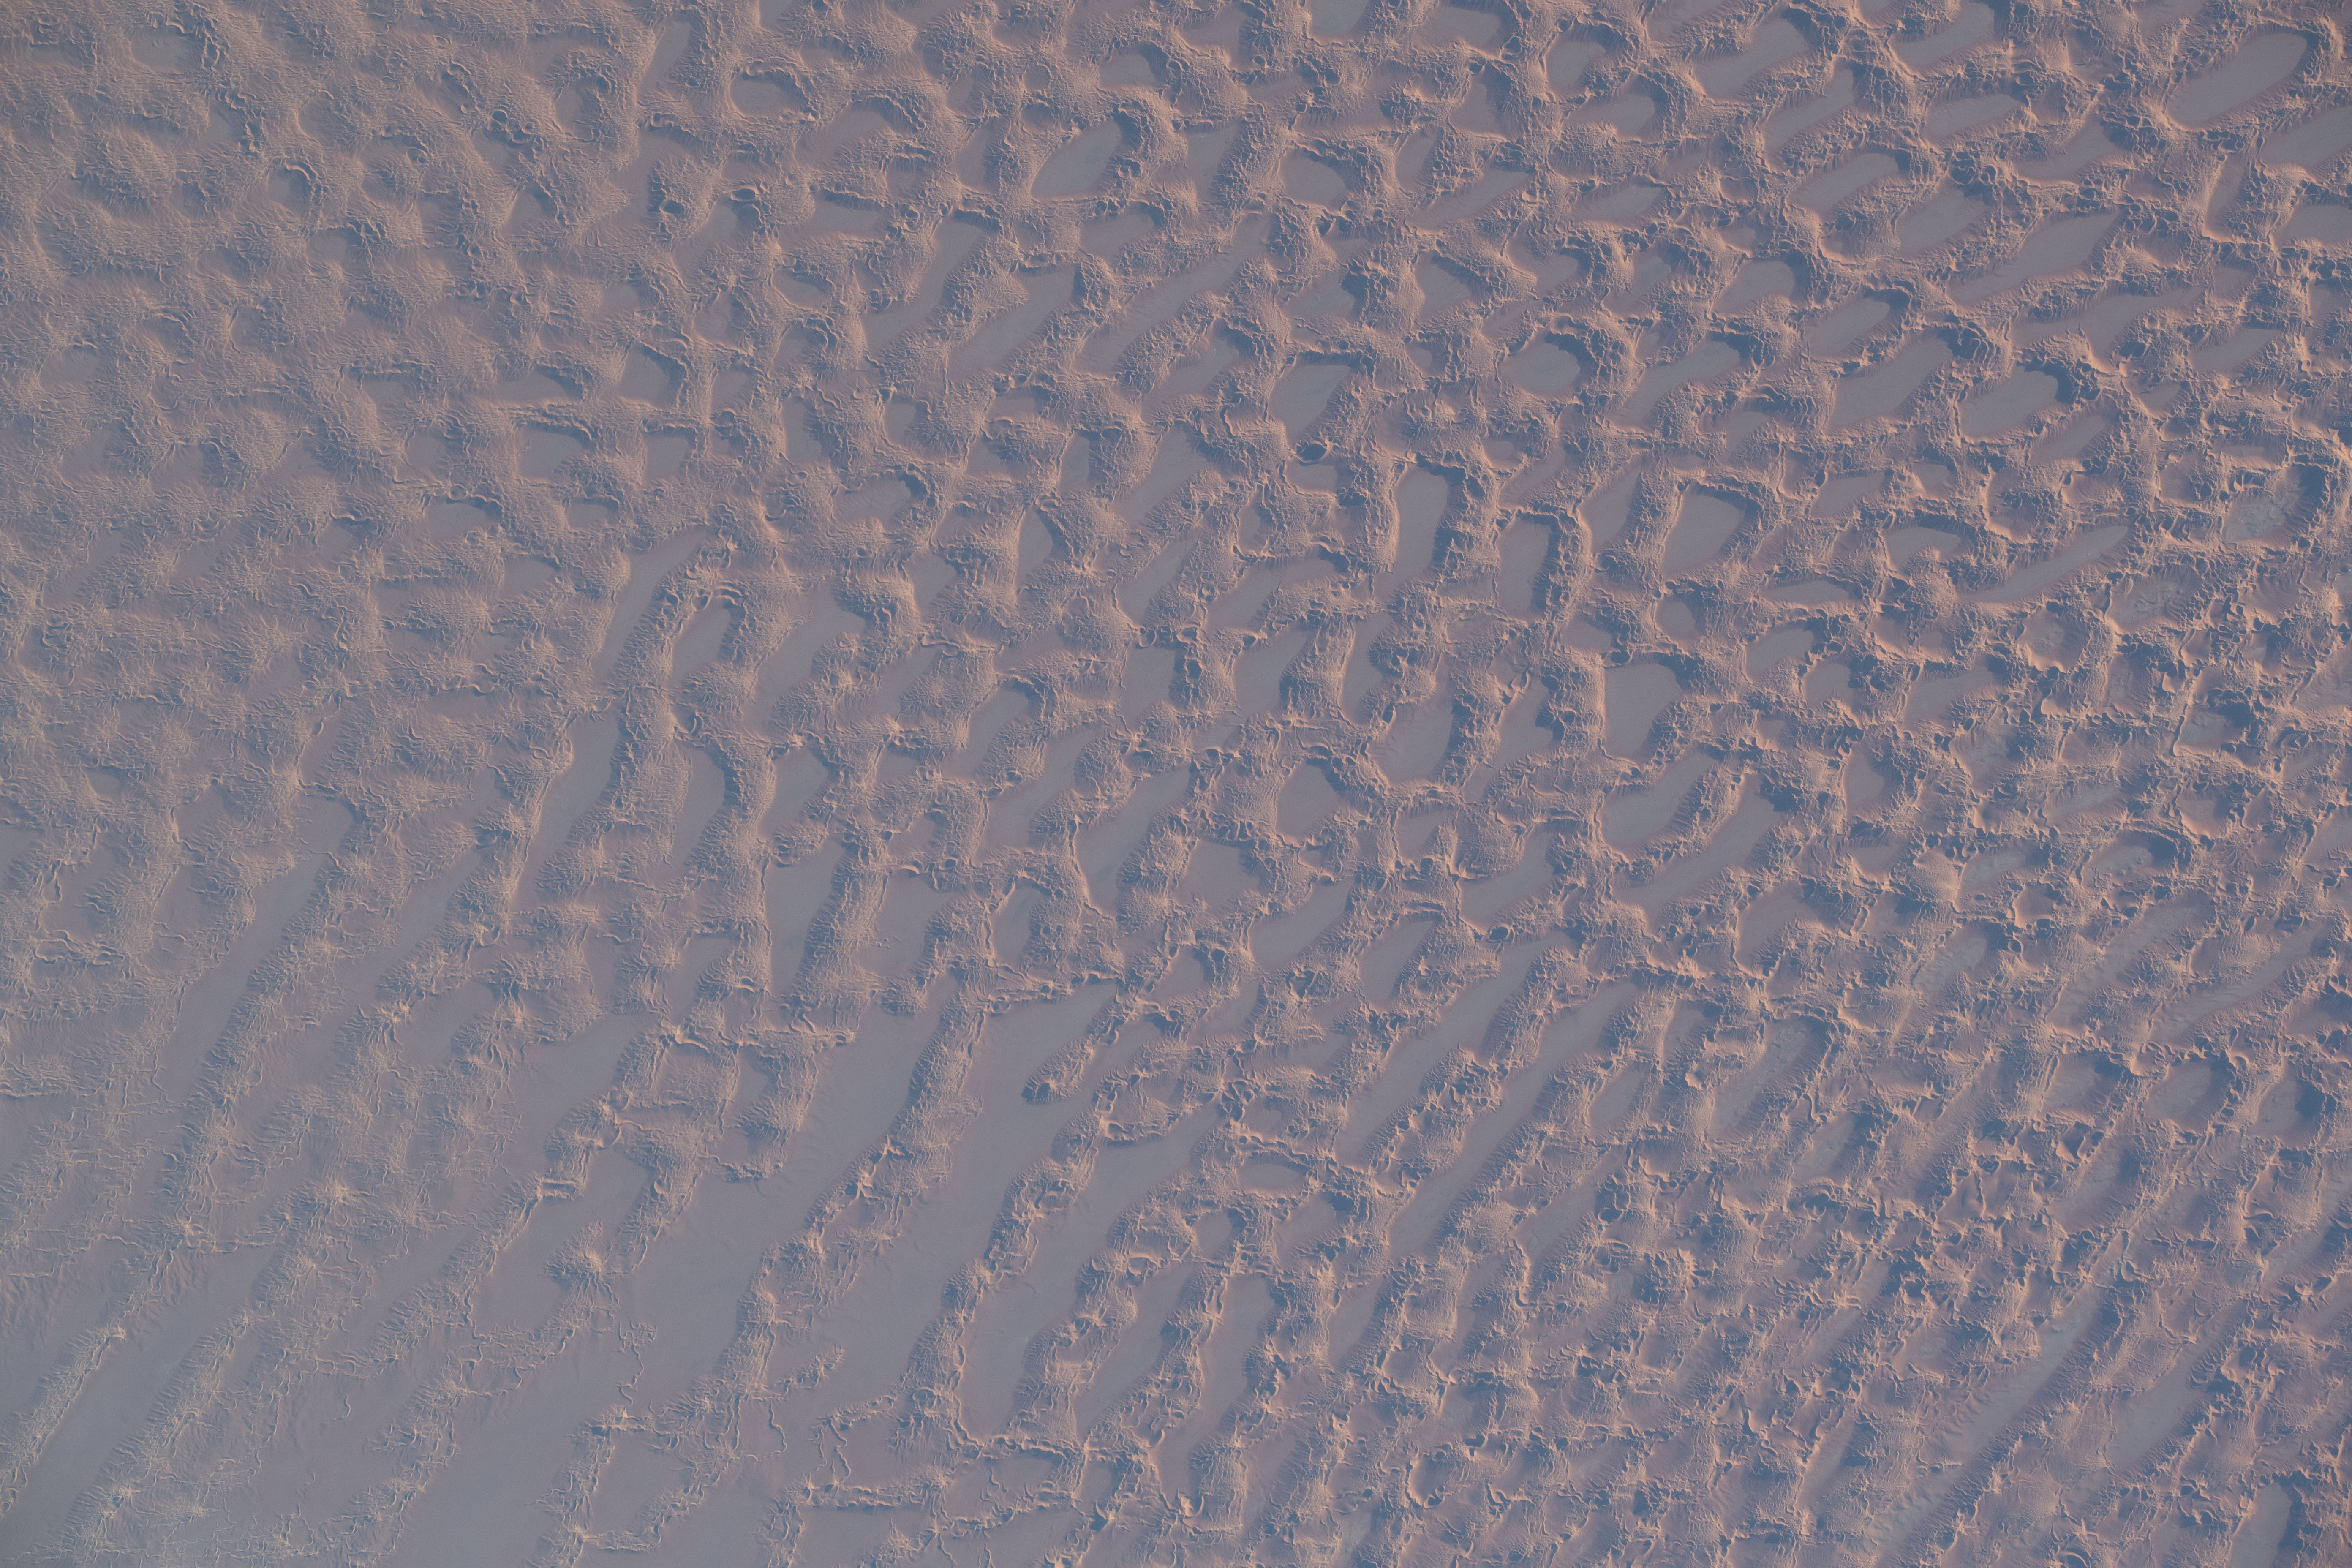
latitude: 25.5
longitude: 13.2
